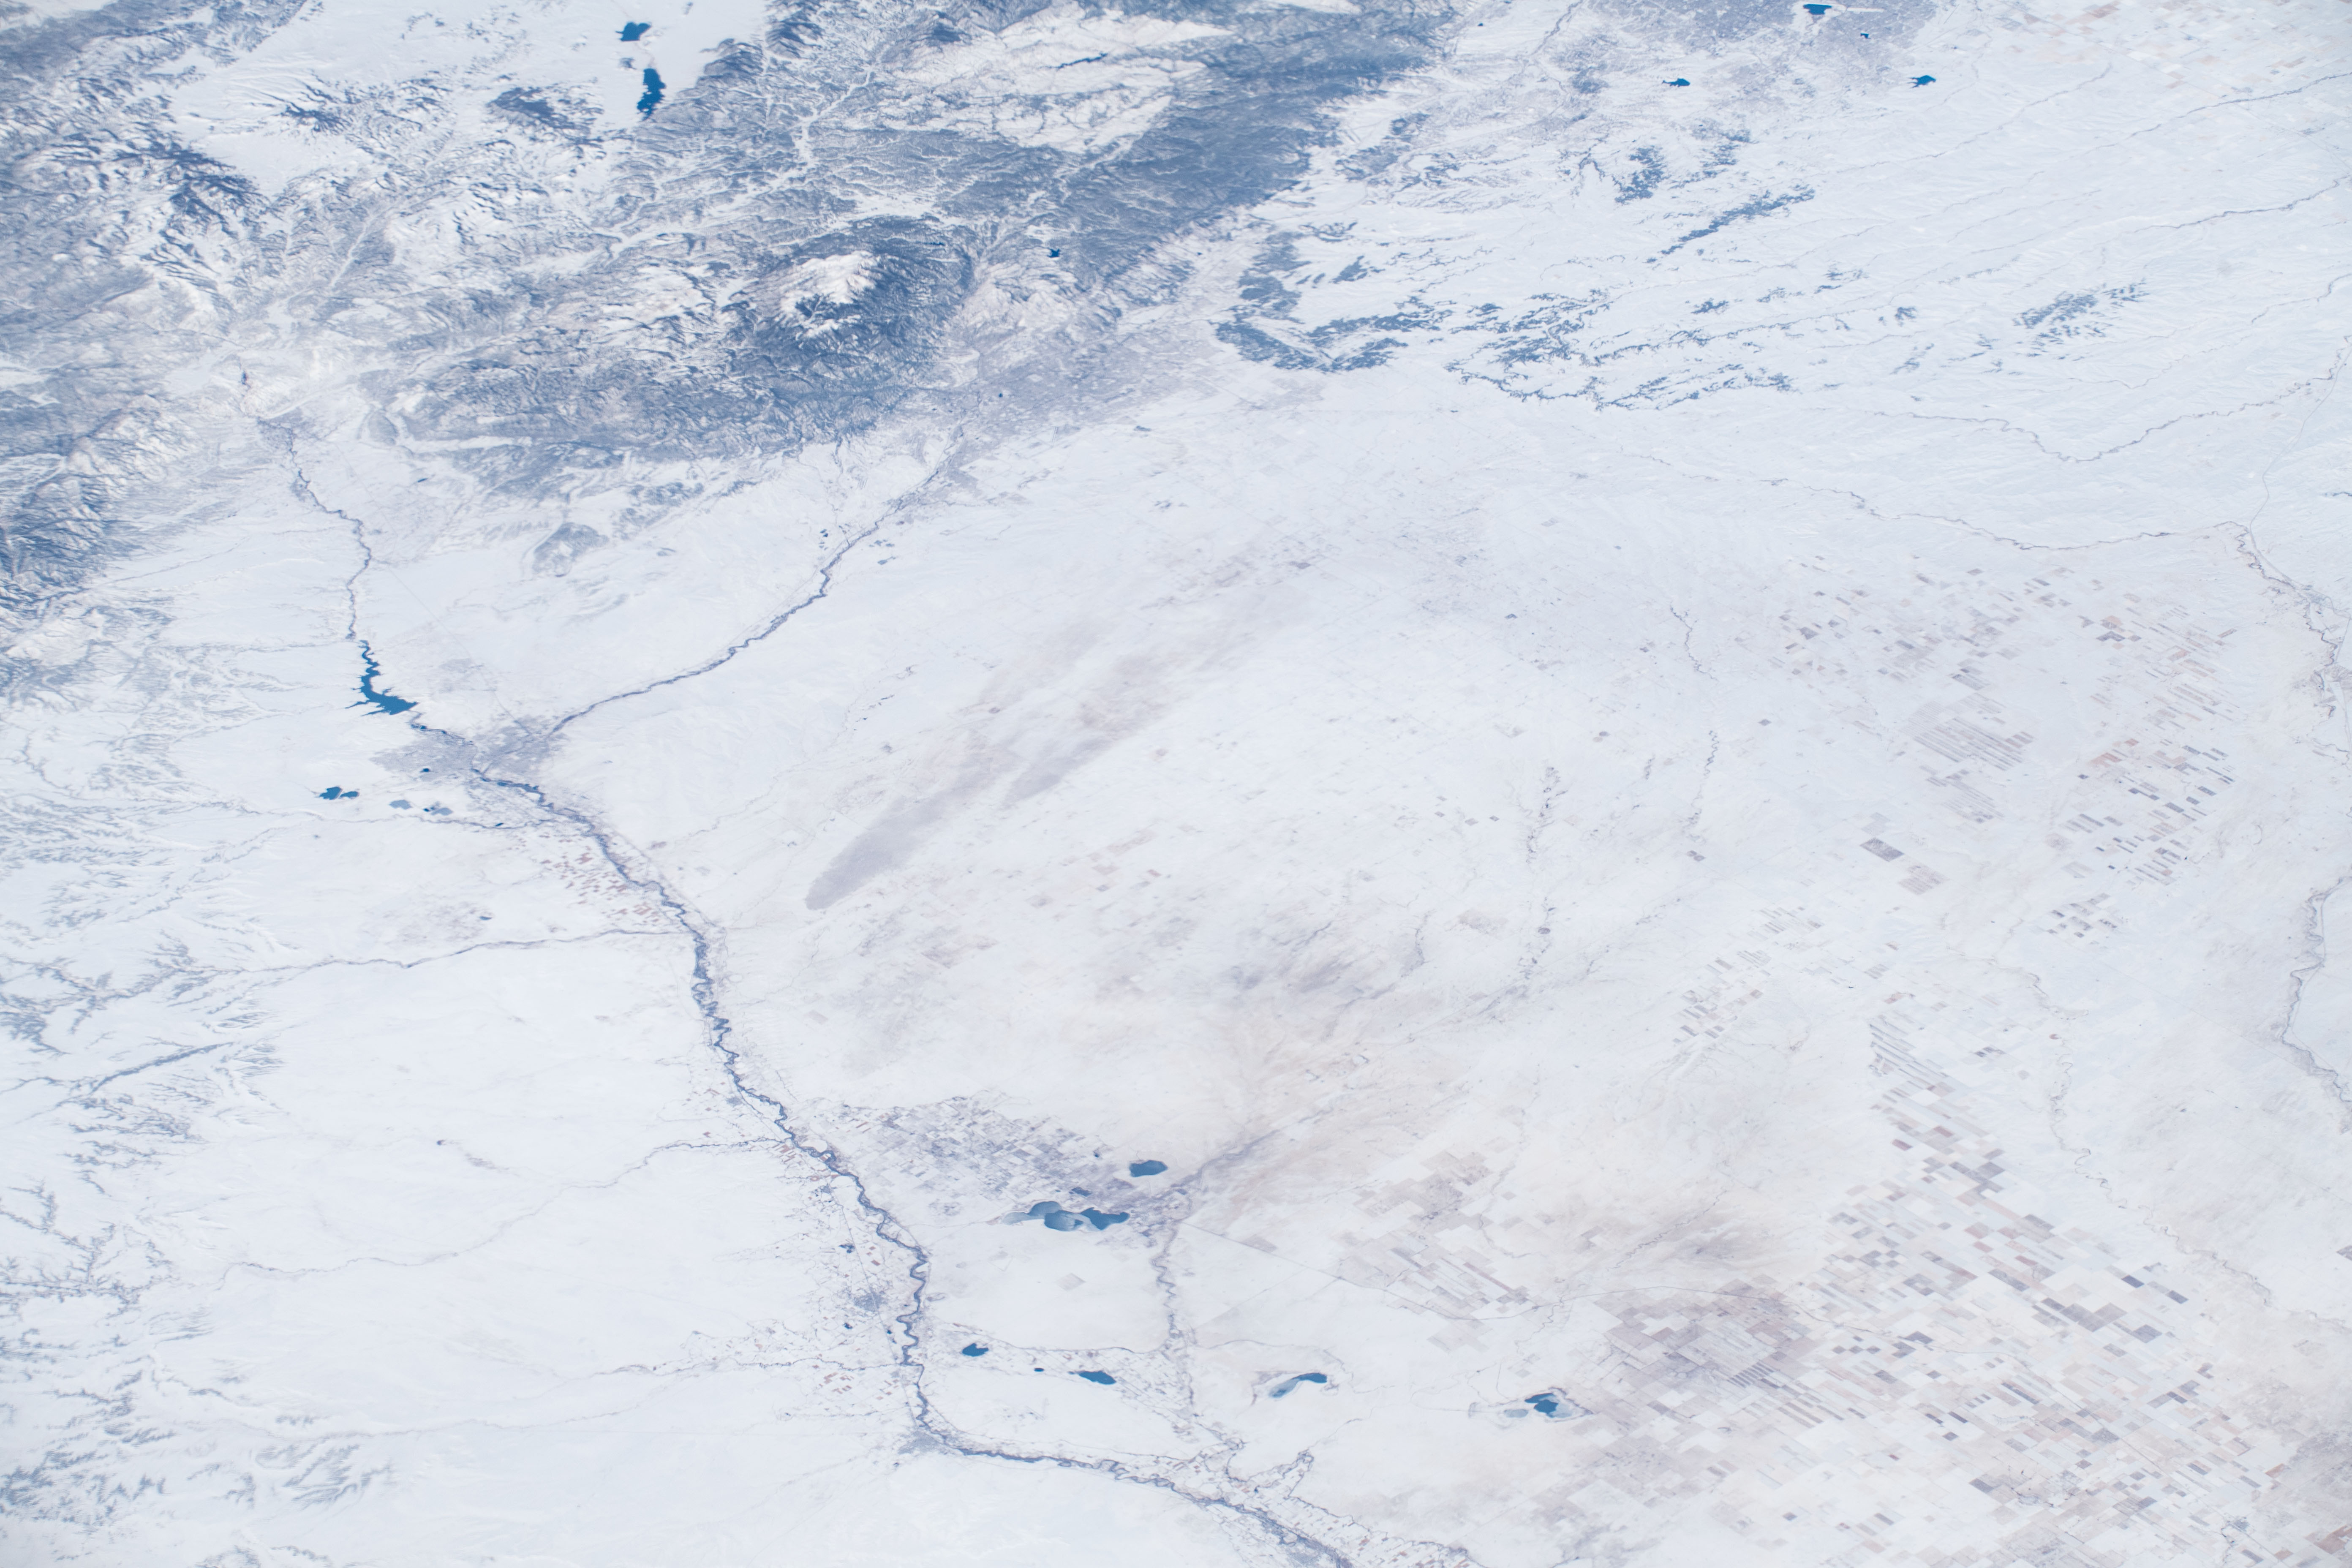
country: USA-COLORADO
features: FORT CARSON, COLORADO SPRINGS, PUEBLO RESERVOIR, COLORADO
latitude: 38.6
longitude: -104.1
